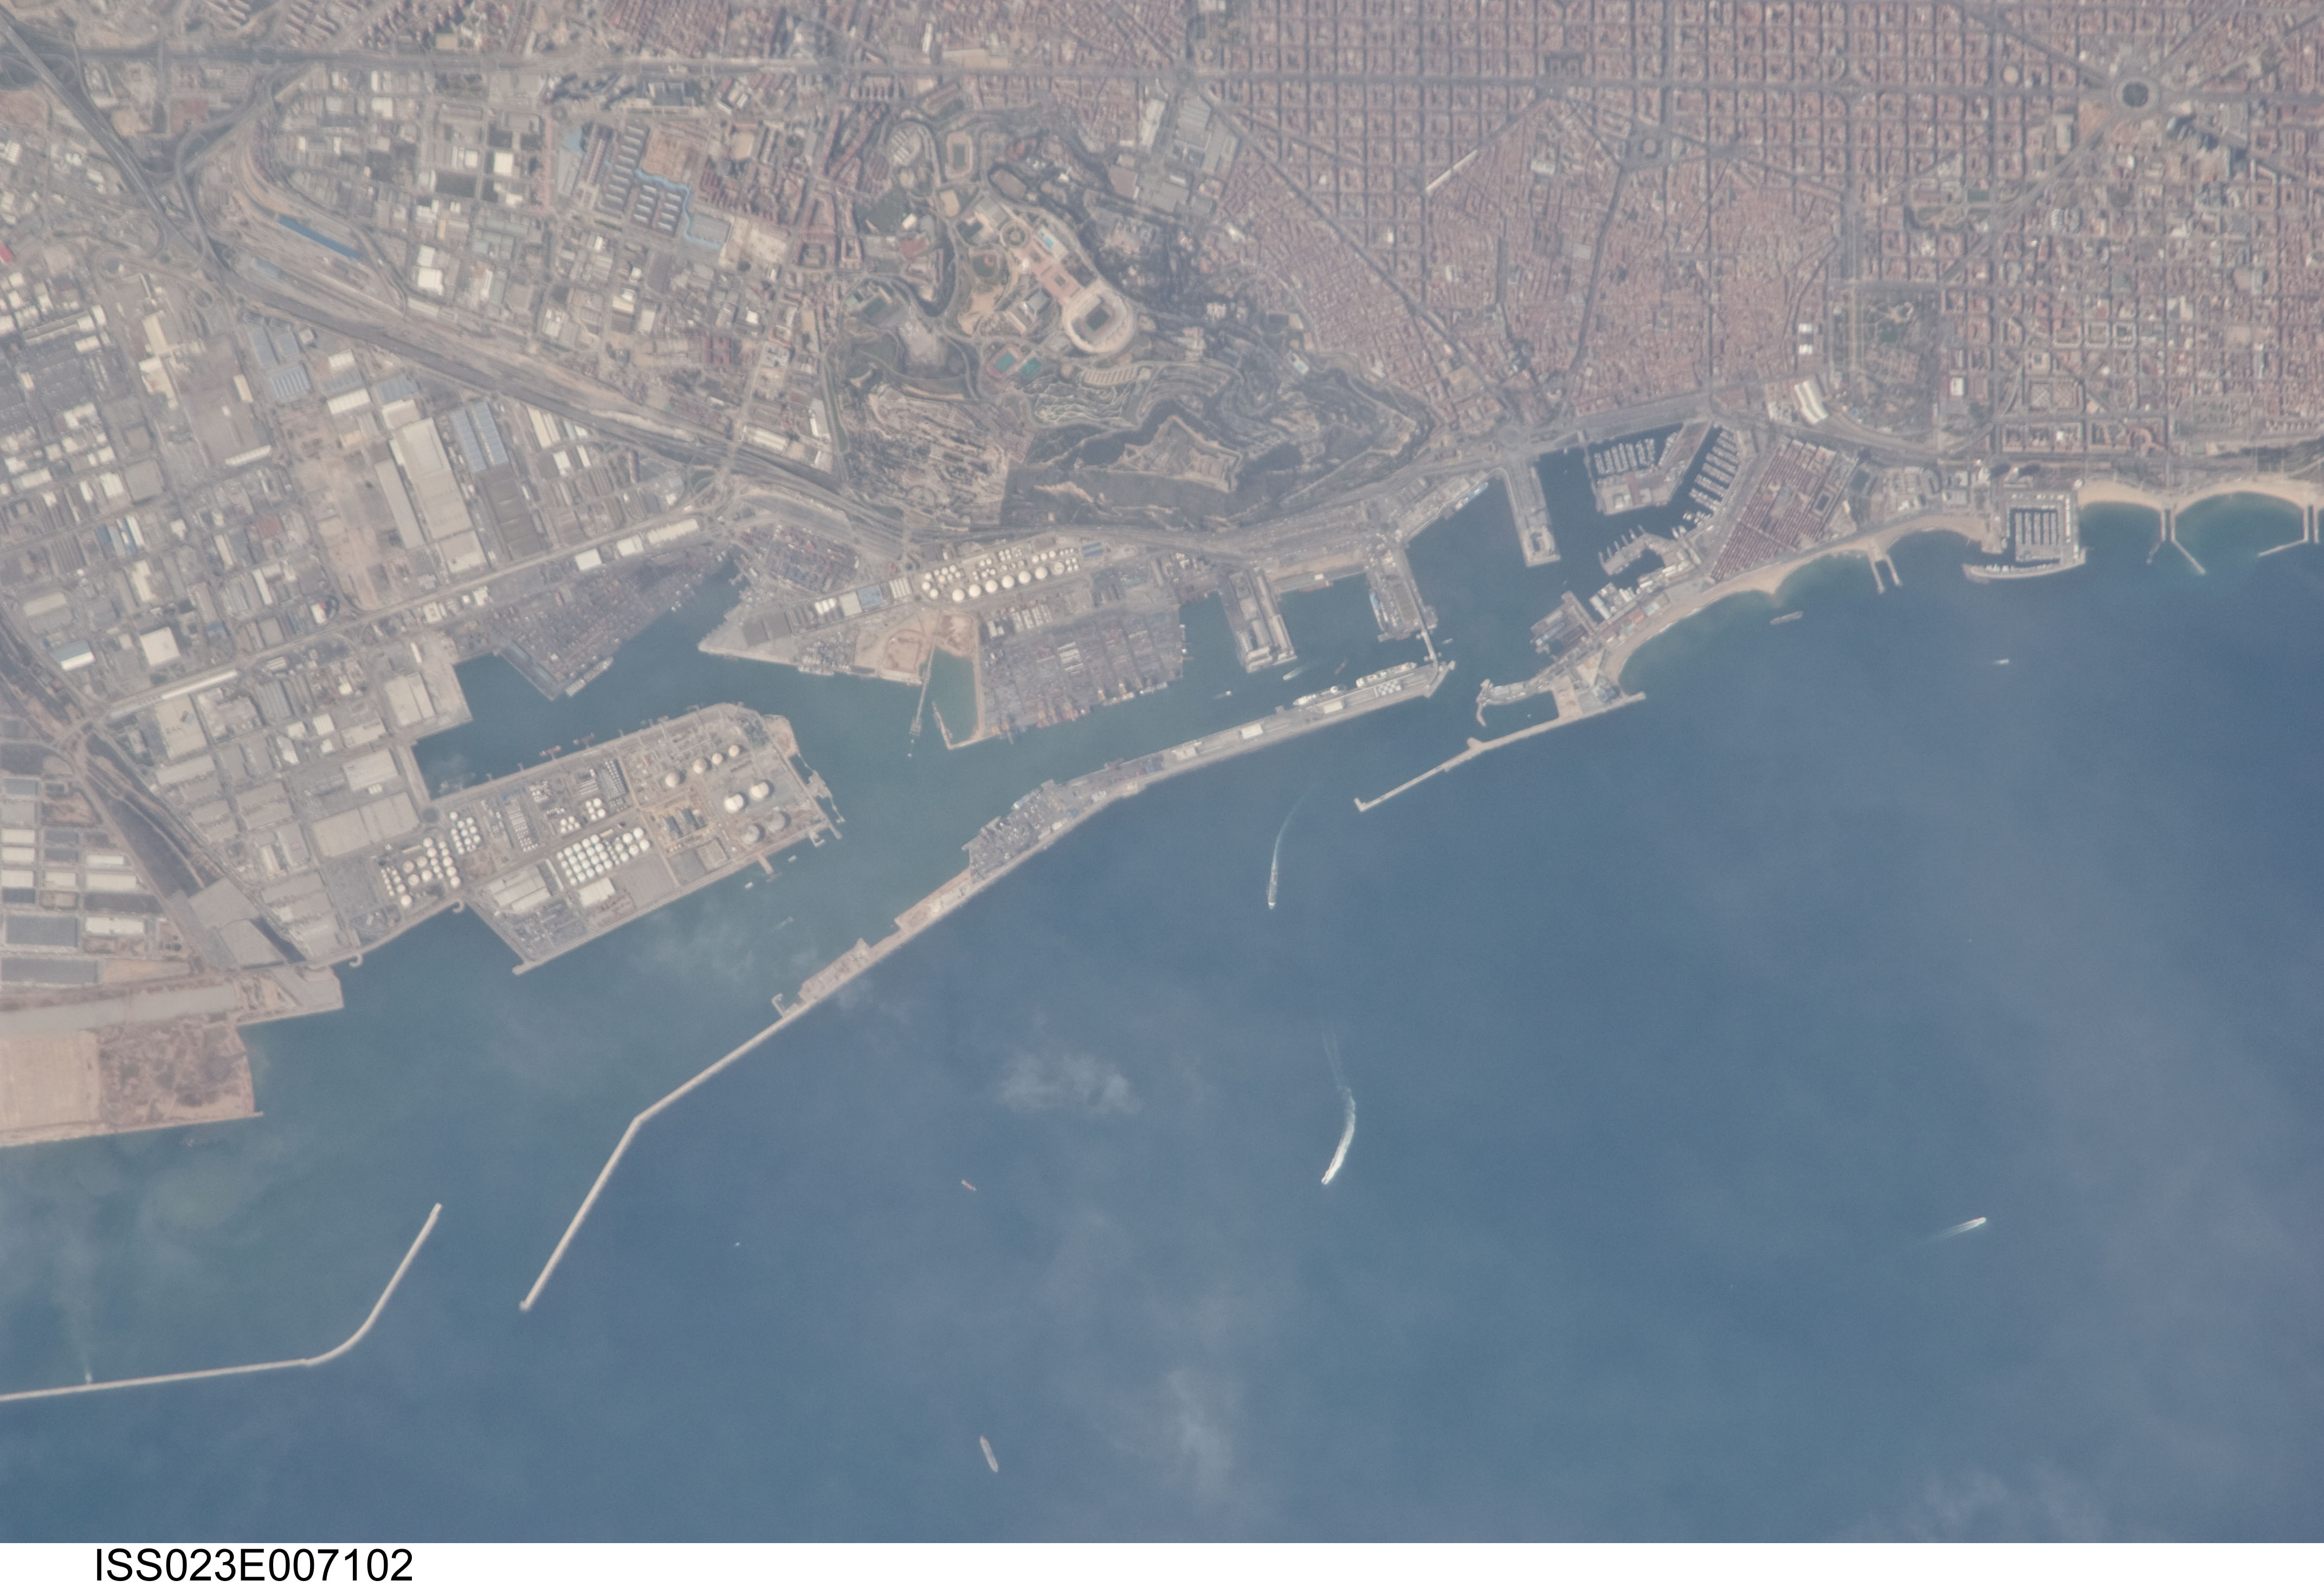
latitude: 41.4
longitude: 2.2
